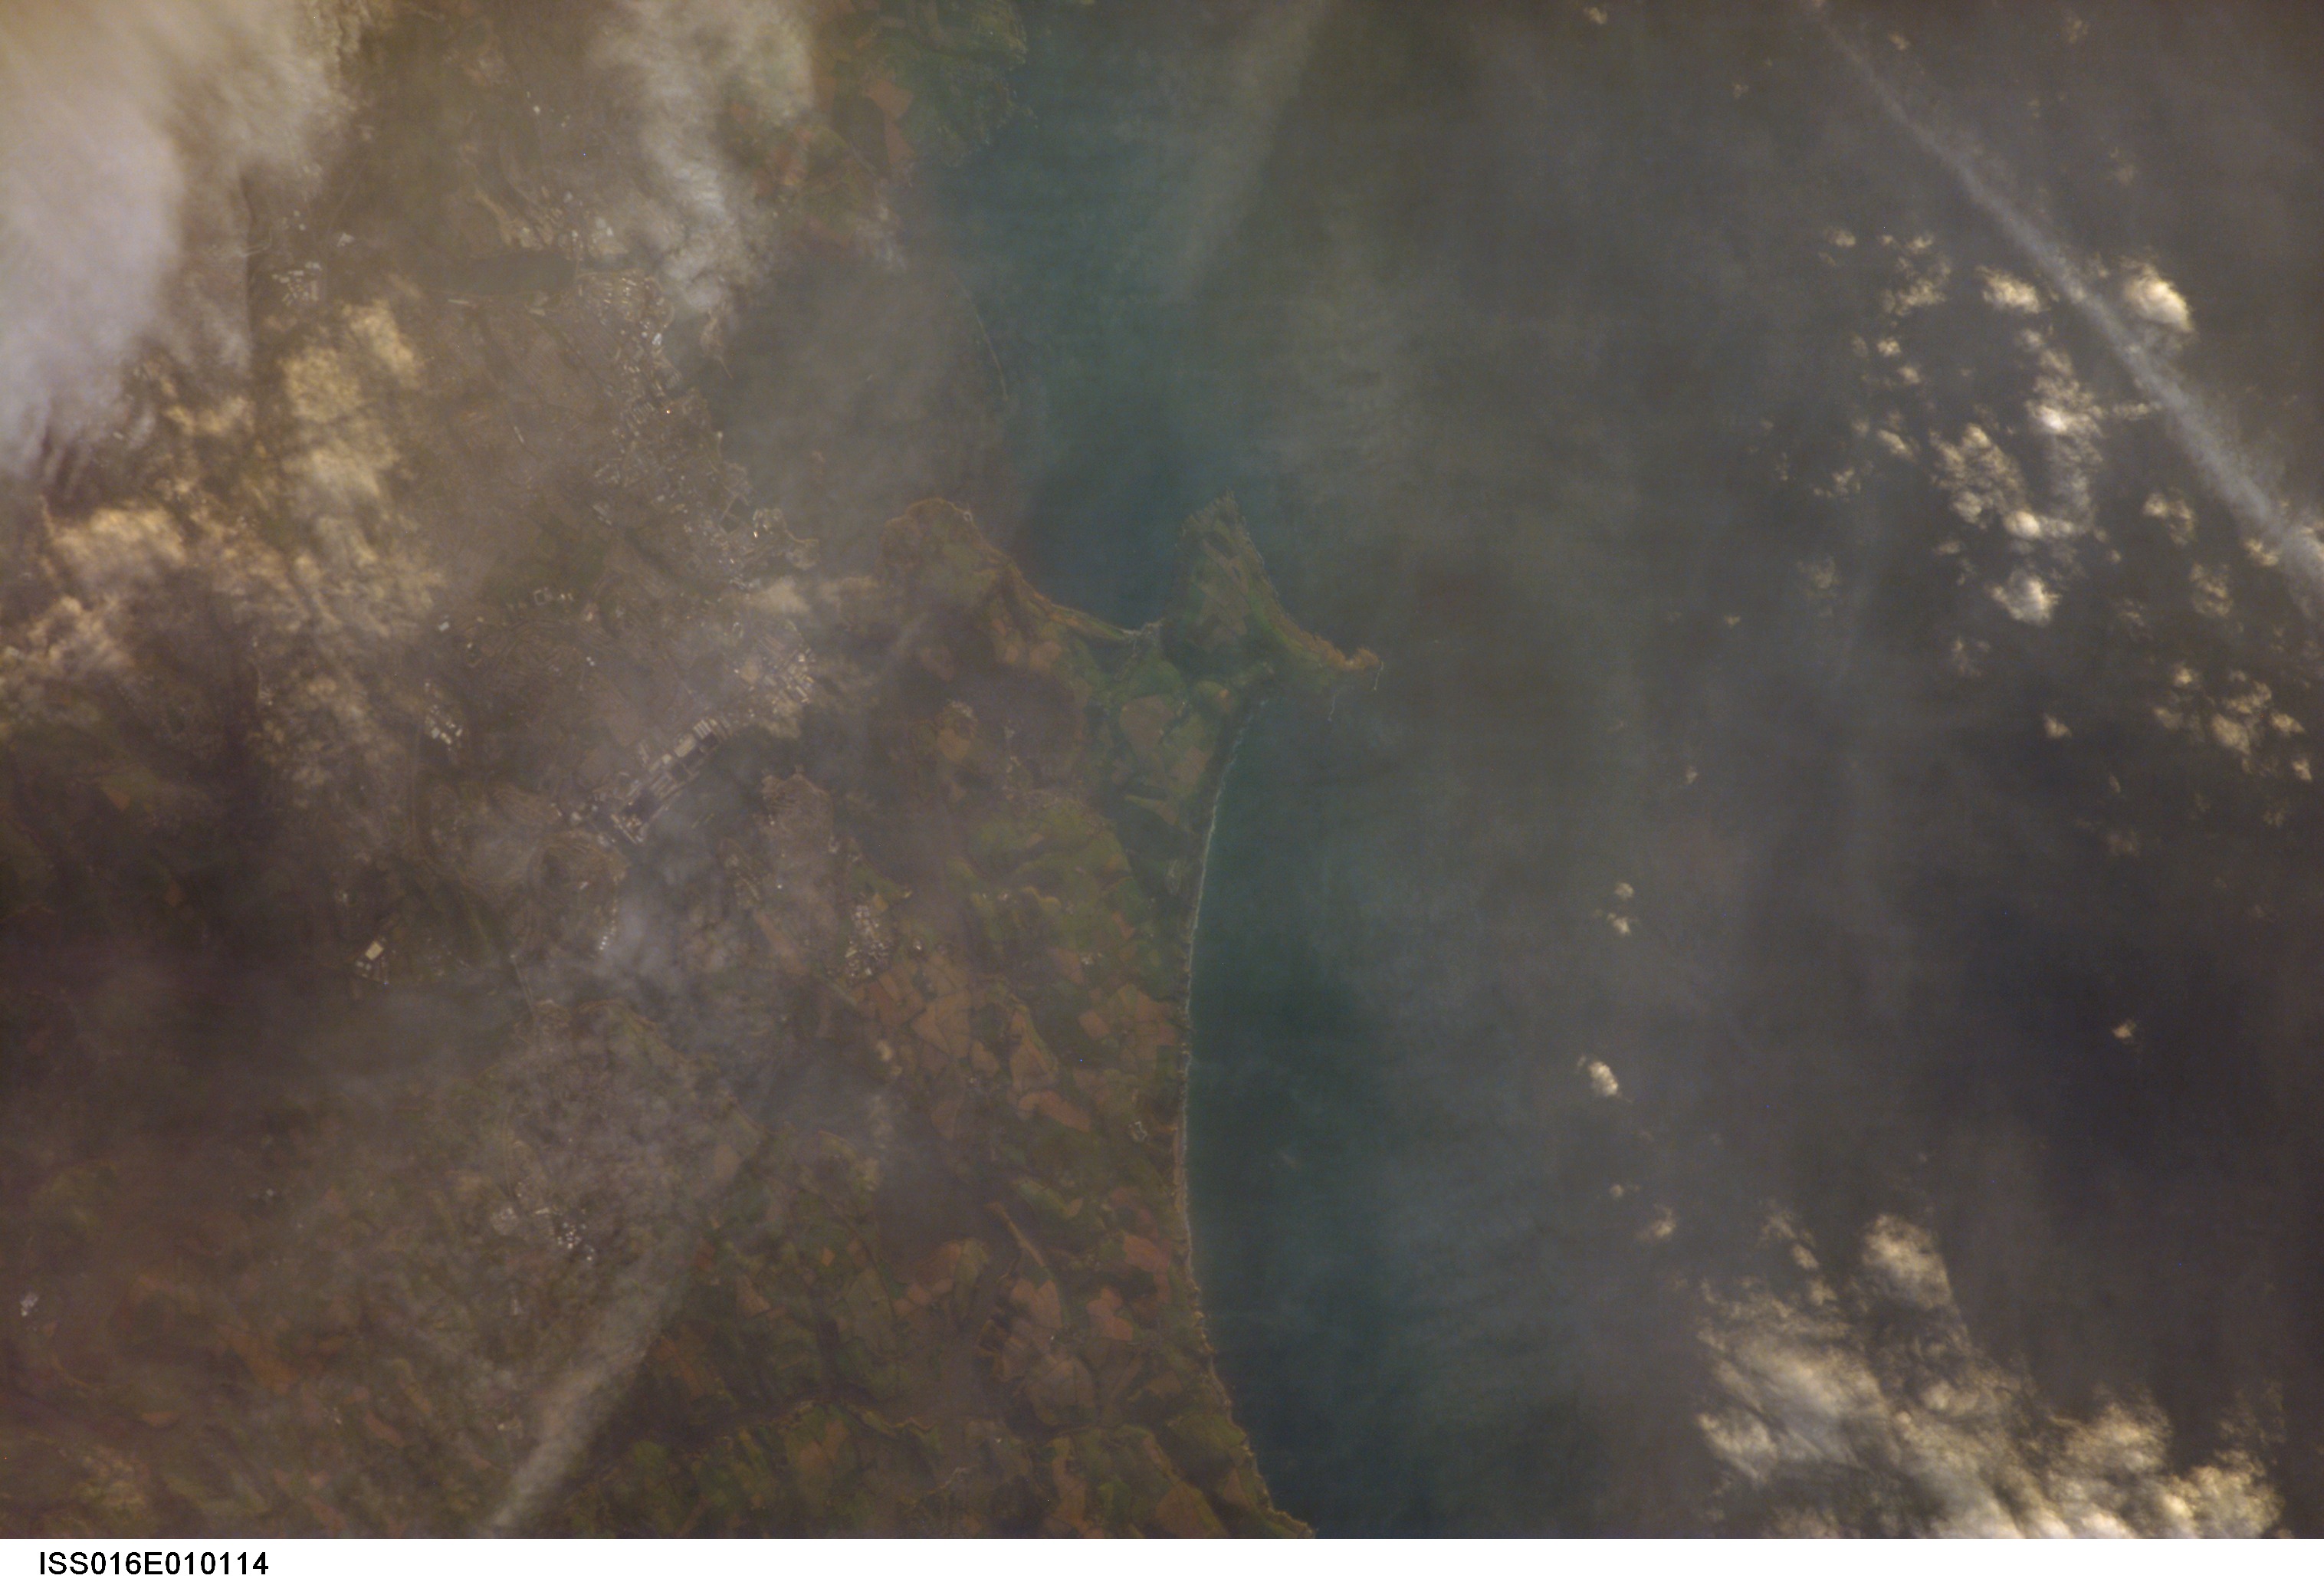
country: UK-ENGLAND
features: RAME HEAD, PLYMOUTH AREA
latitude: 50.4
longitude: -4.2
